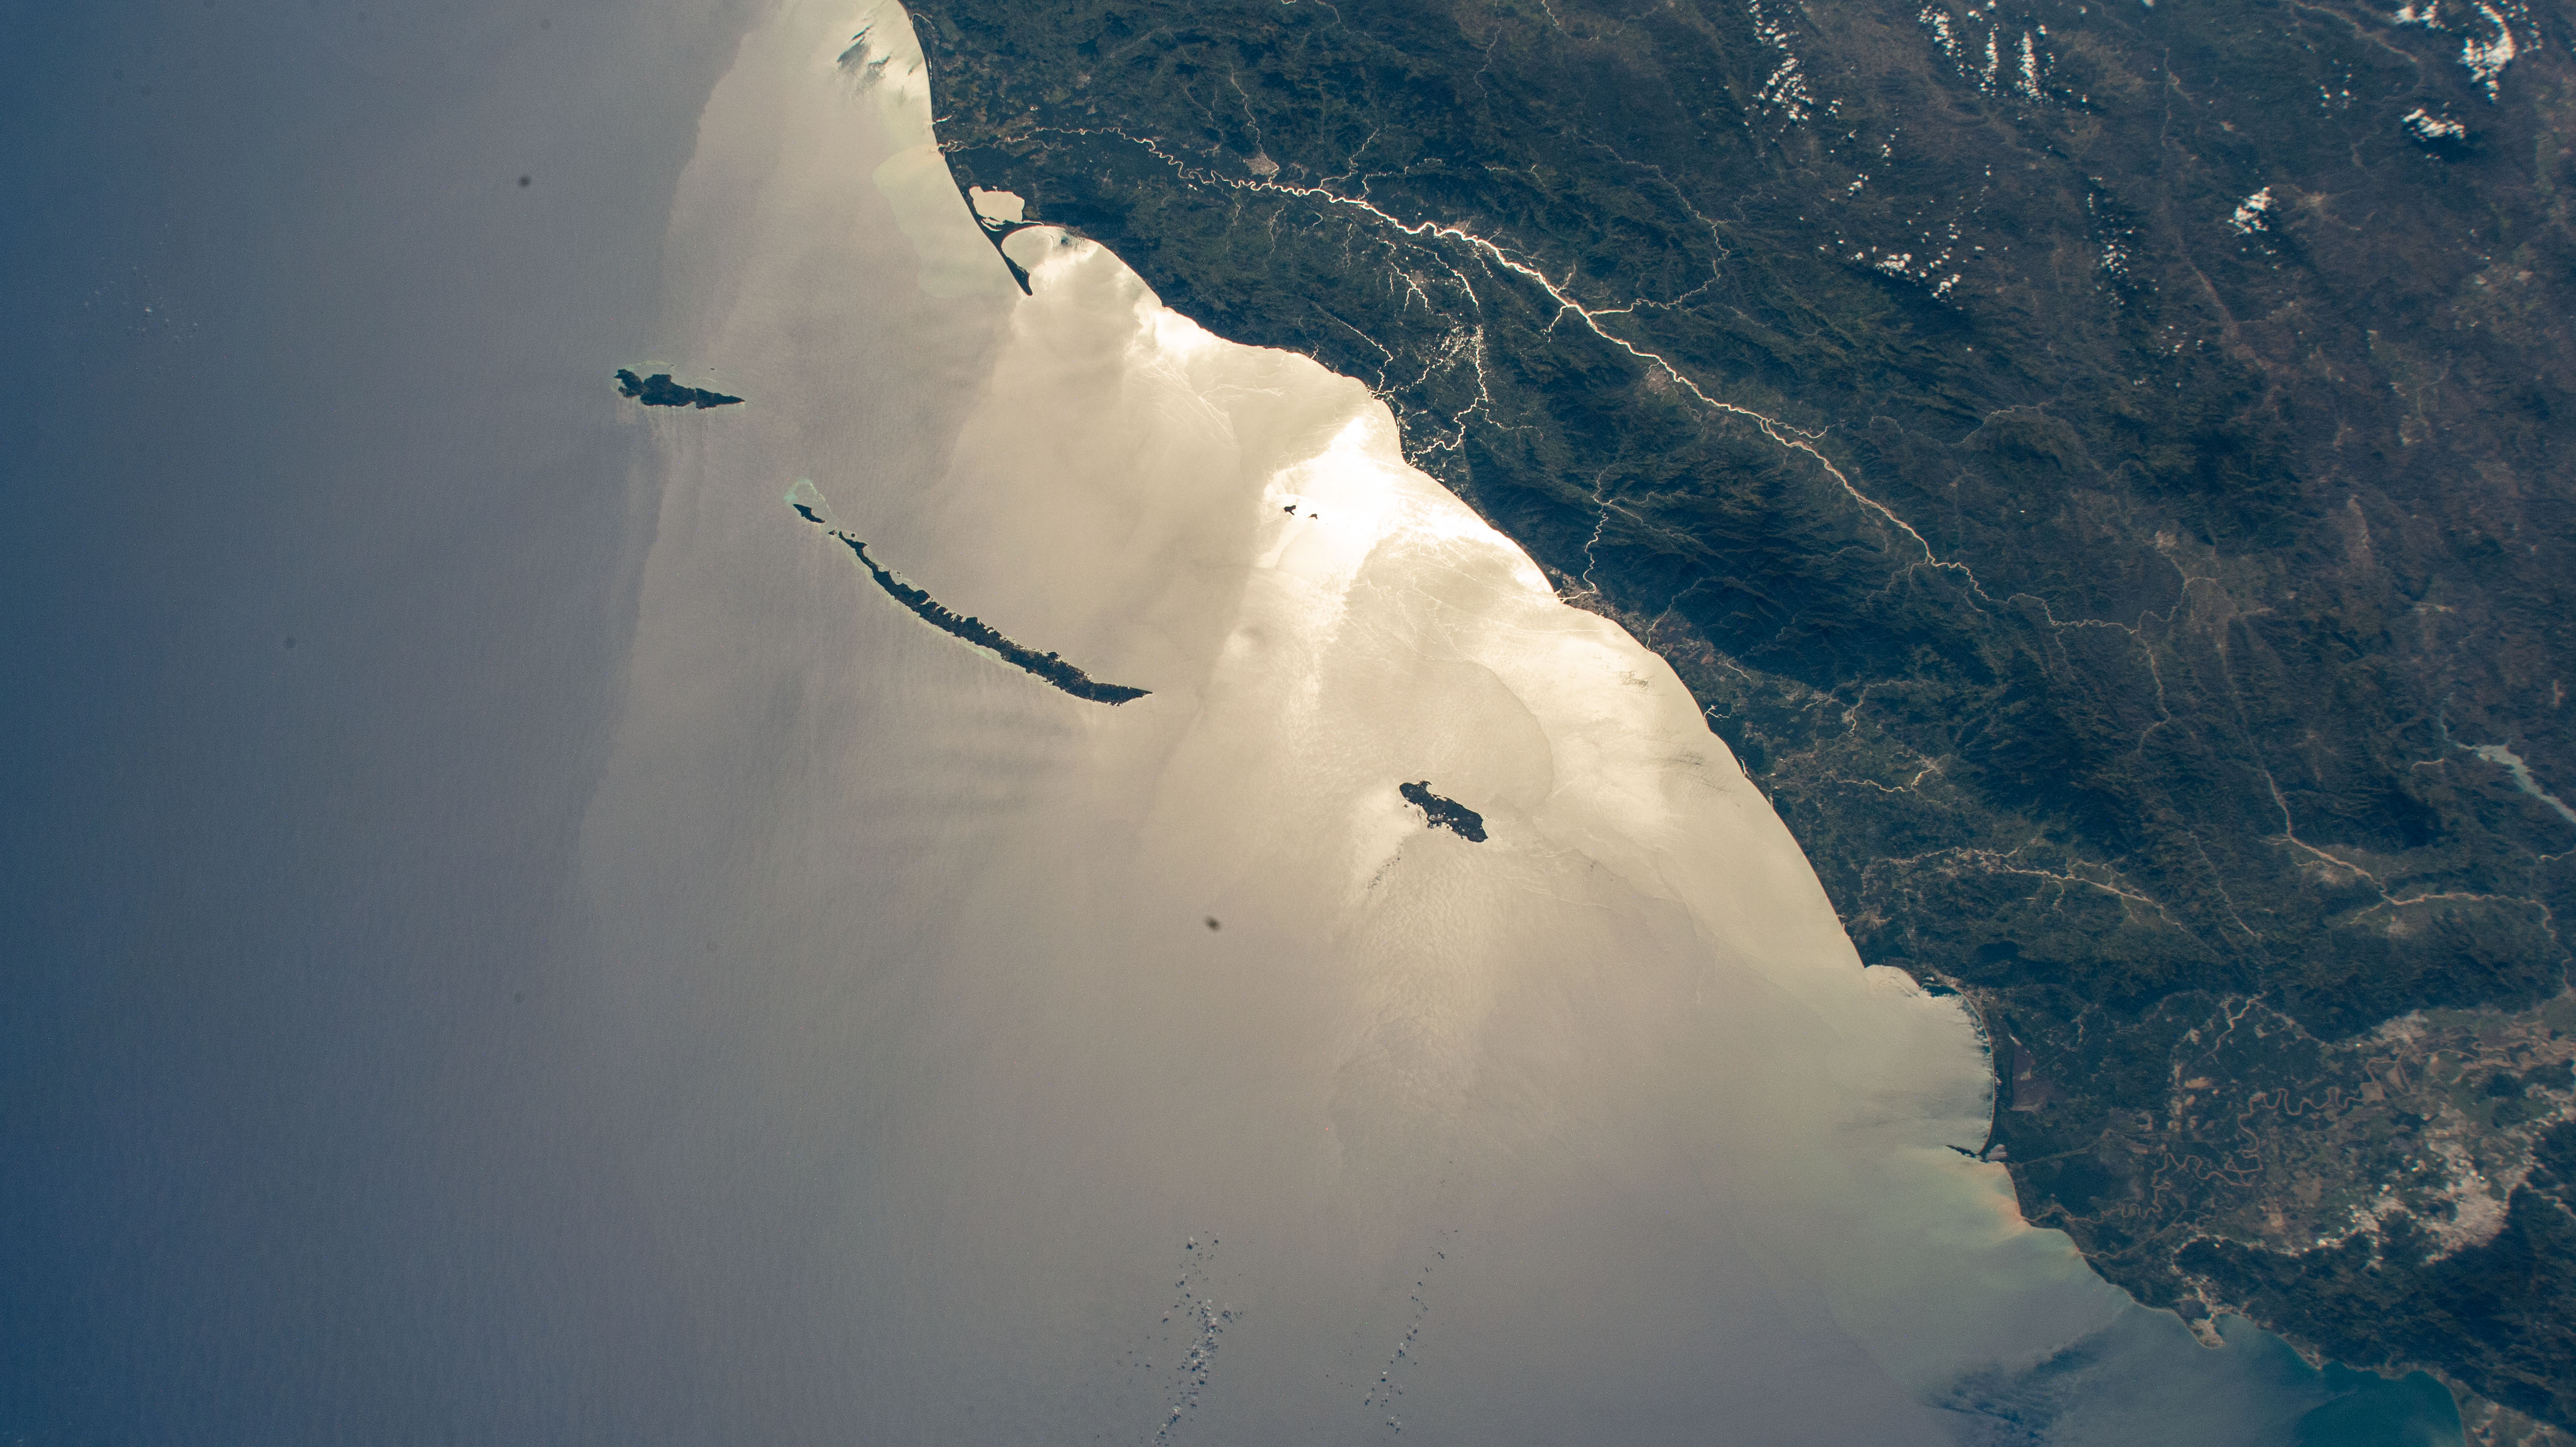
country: HONDURAS
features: GUANAJA, UTILA, COXEN HOLE, LA CEIBA, CARABBEAN SEA
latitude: 16.0
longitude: -86.5
